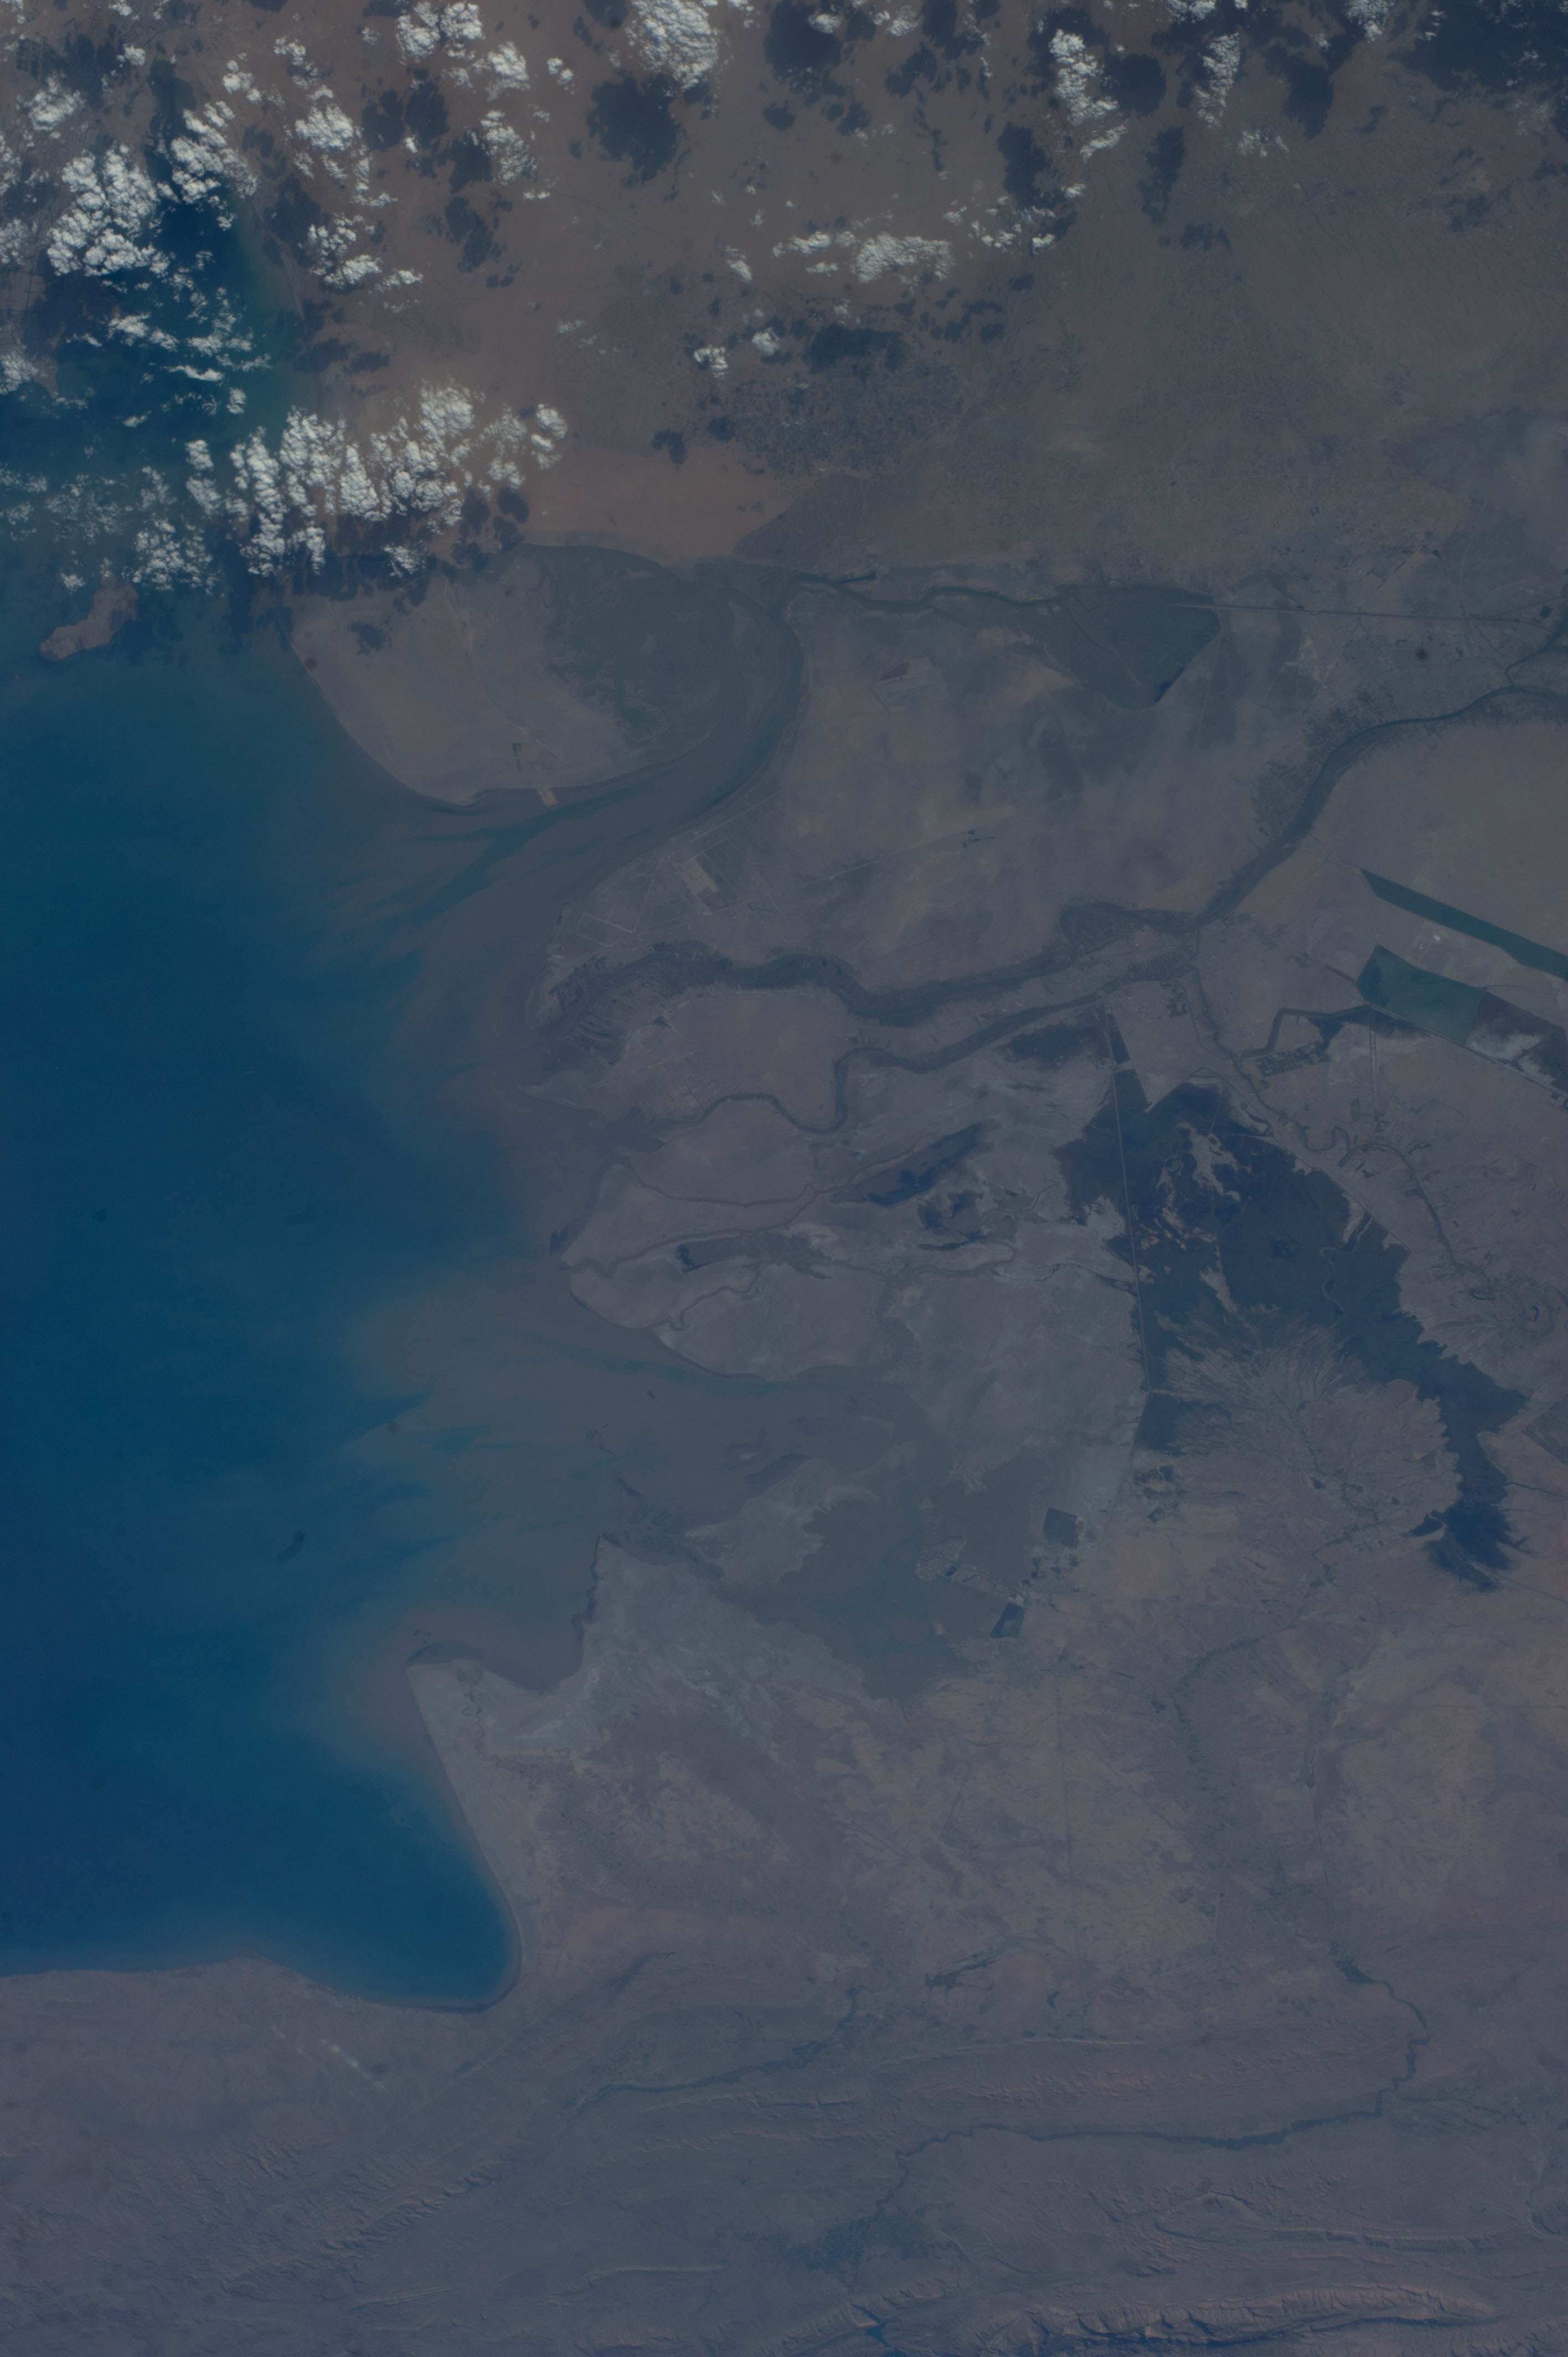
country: IRAN
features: SHADEGAN POND, BUBIYAN ISLAND, IRANIAN BAY, ABADAN, DESERT, COAST
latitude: 30.2
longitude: 48.6
